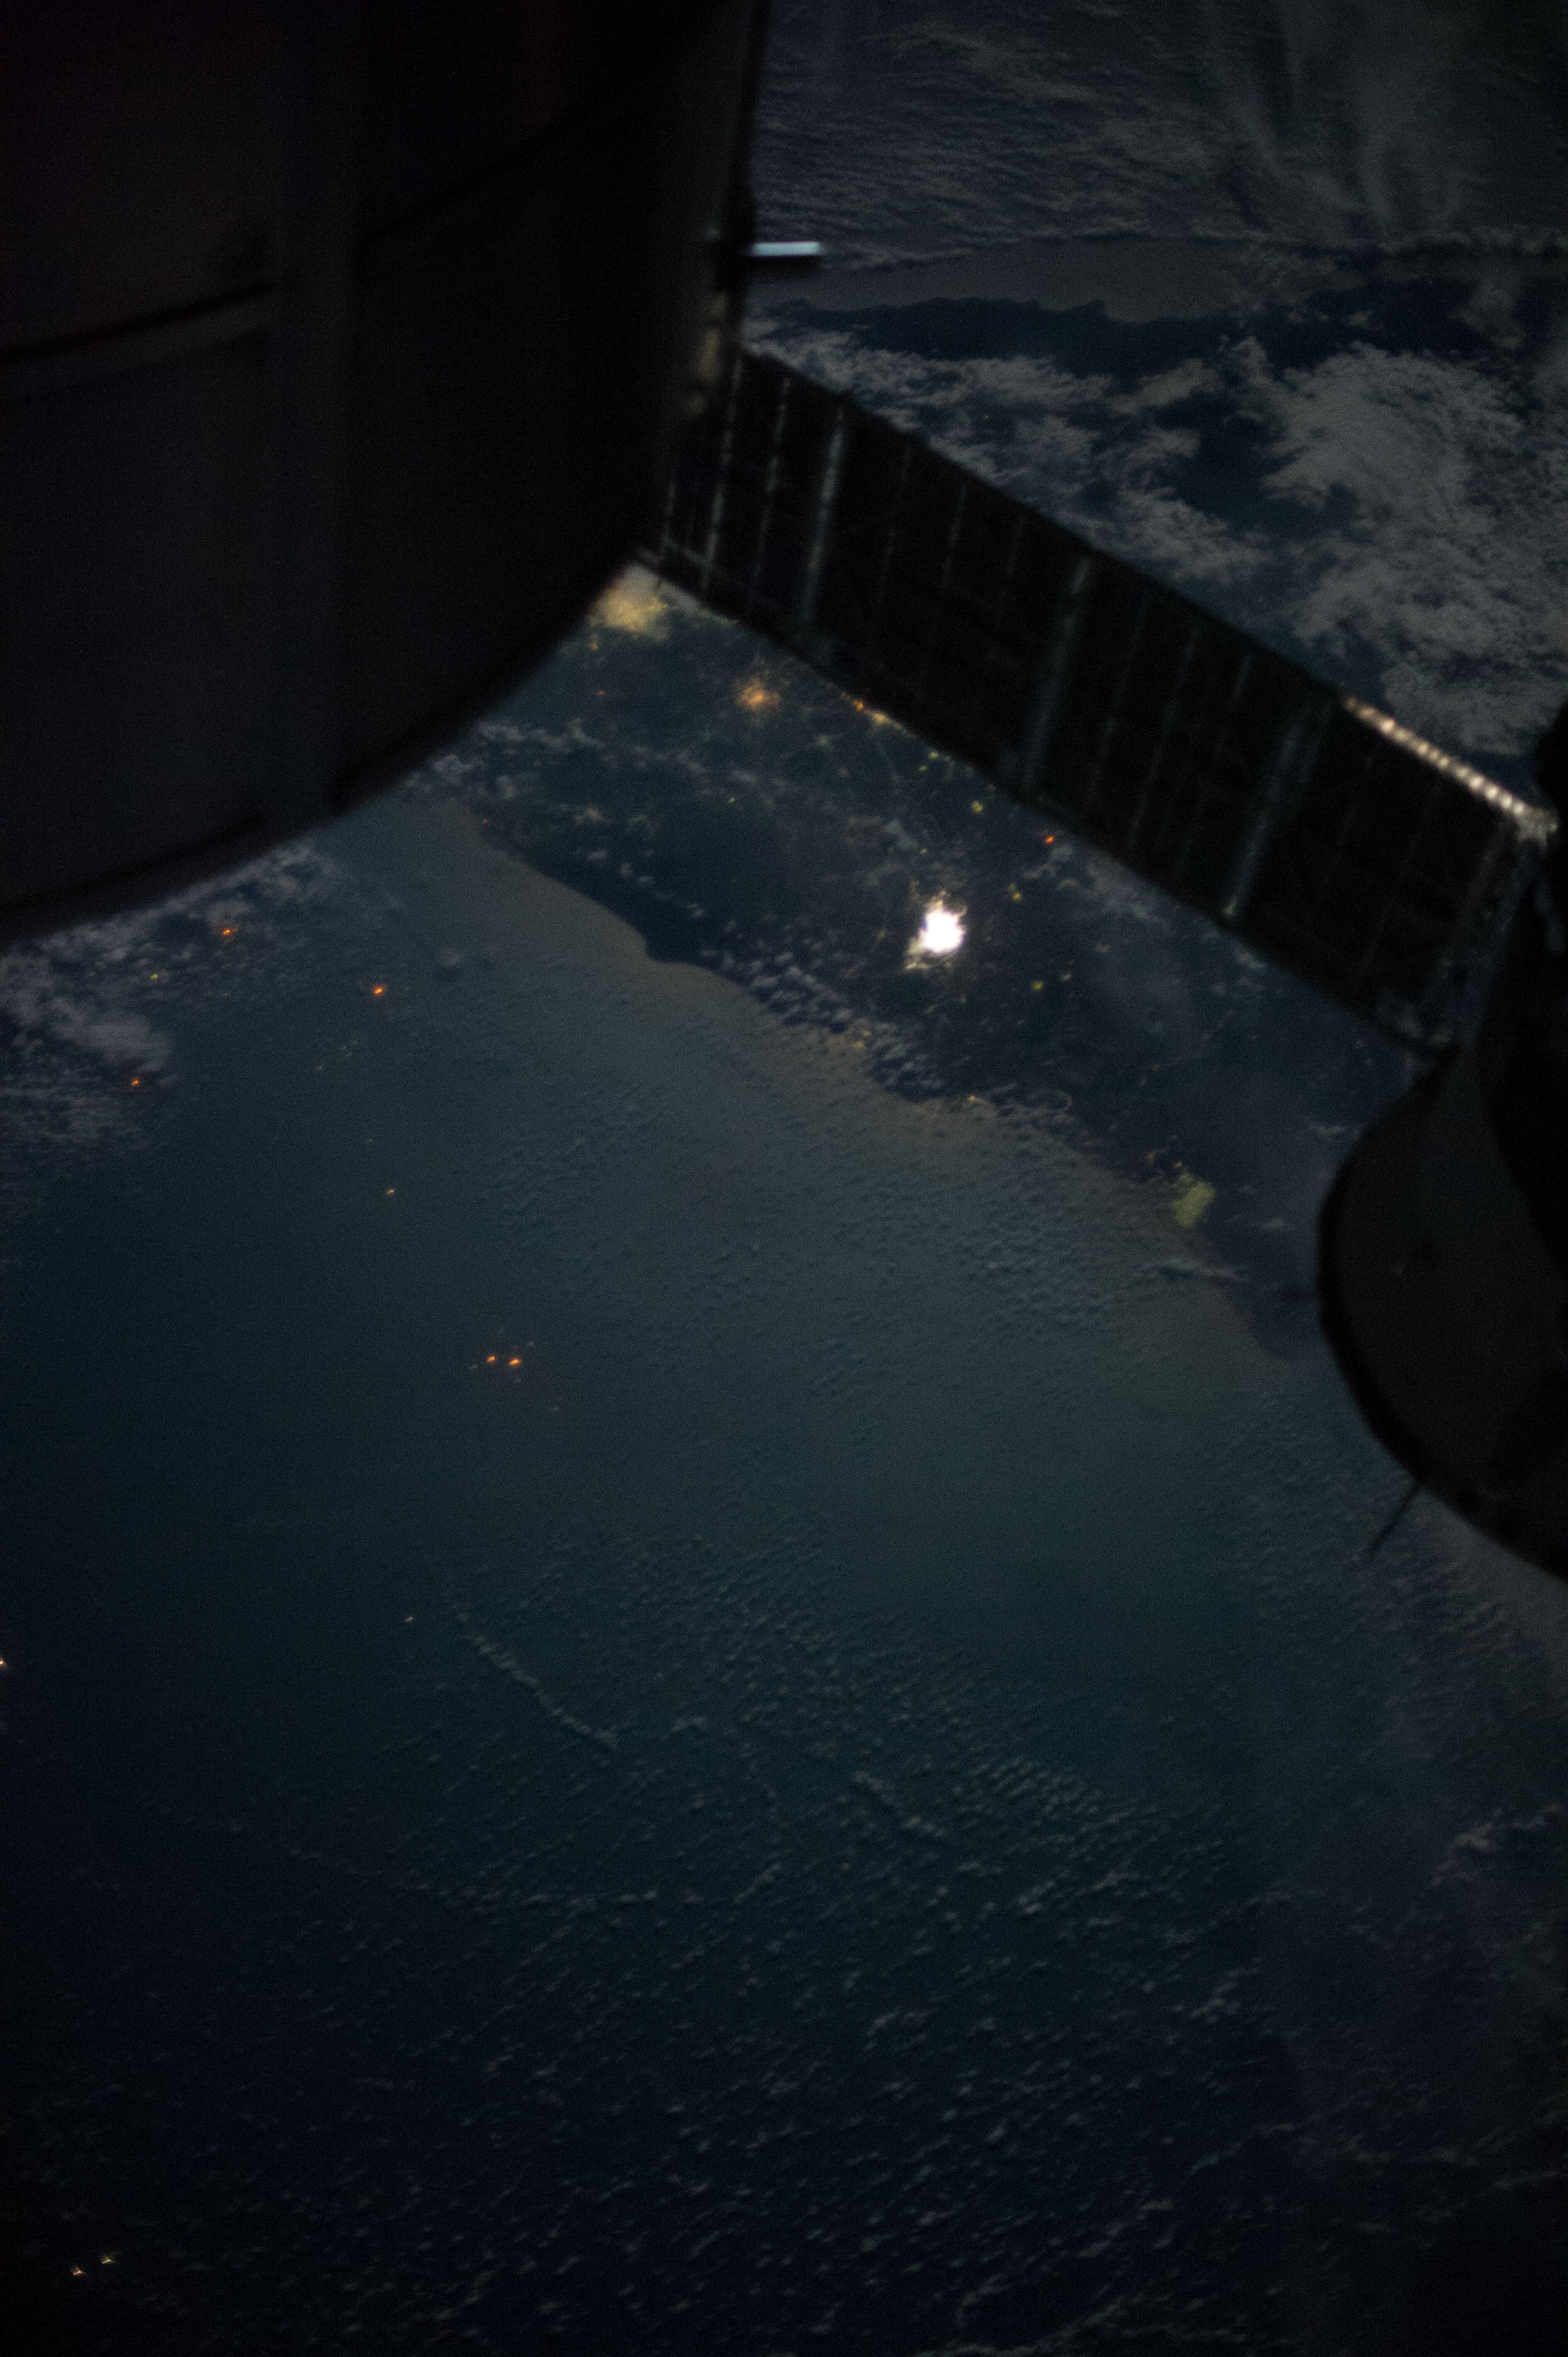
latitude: -4.4
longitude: 110.1
